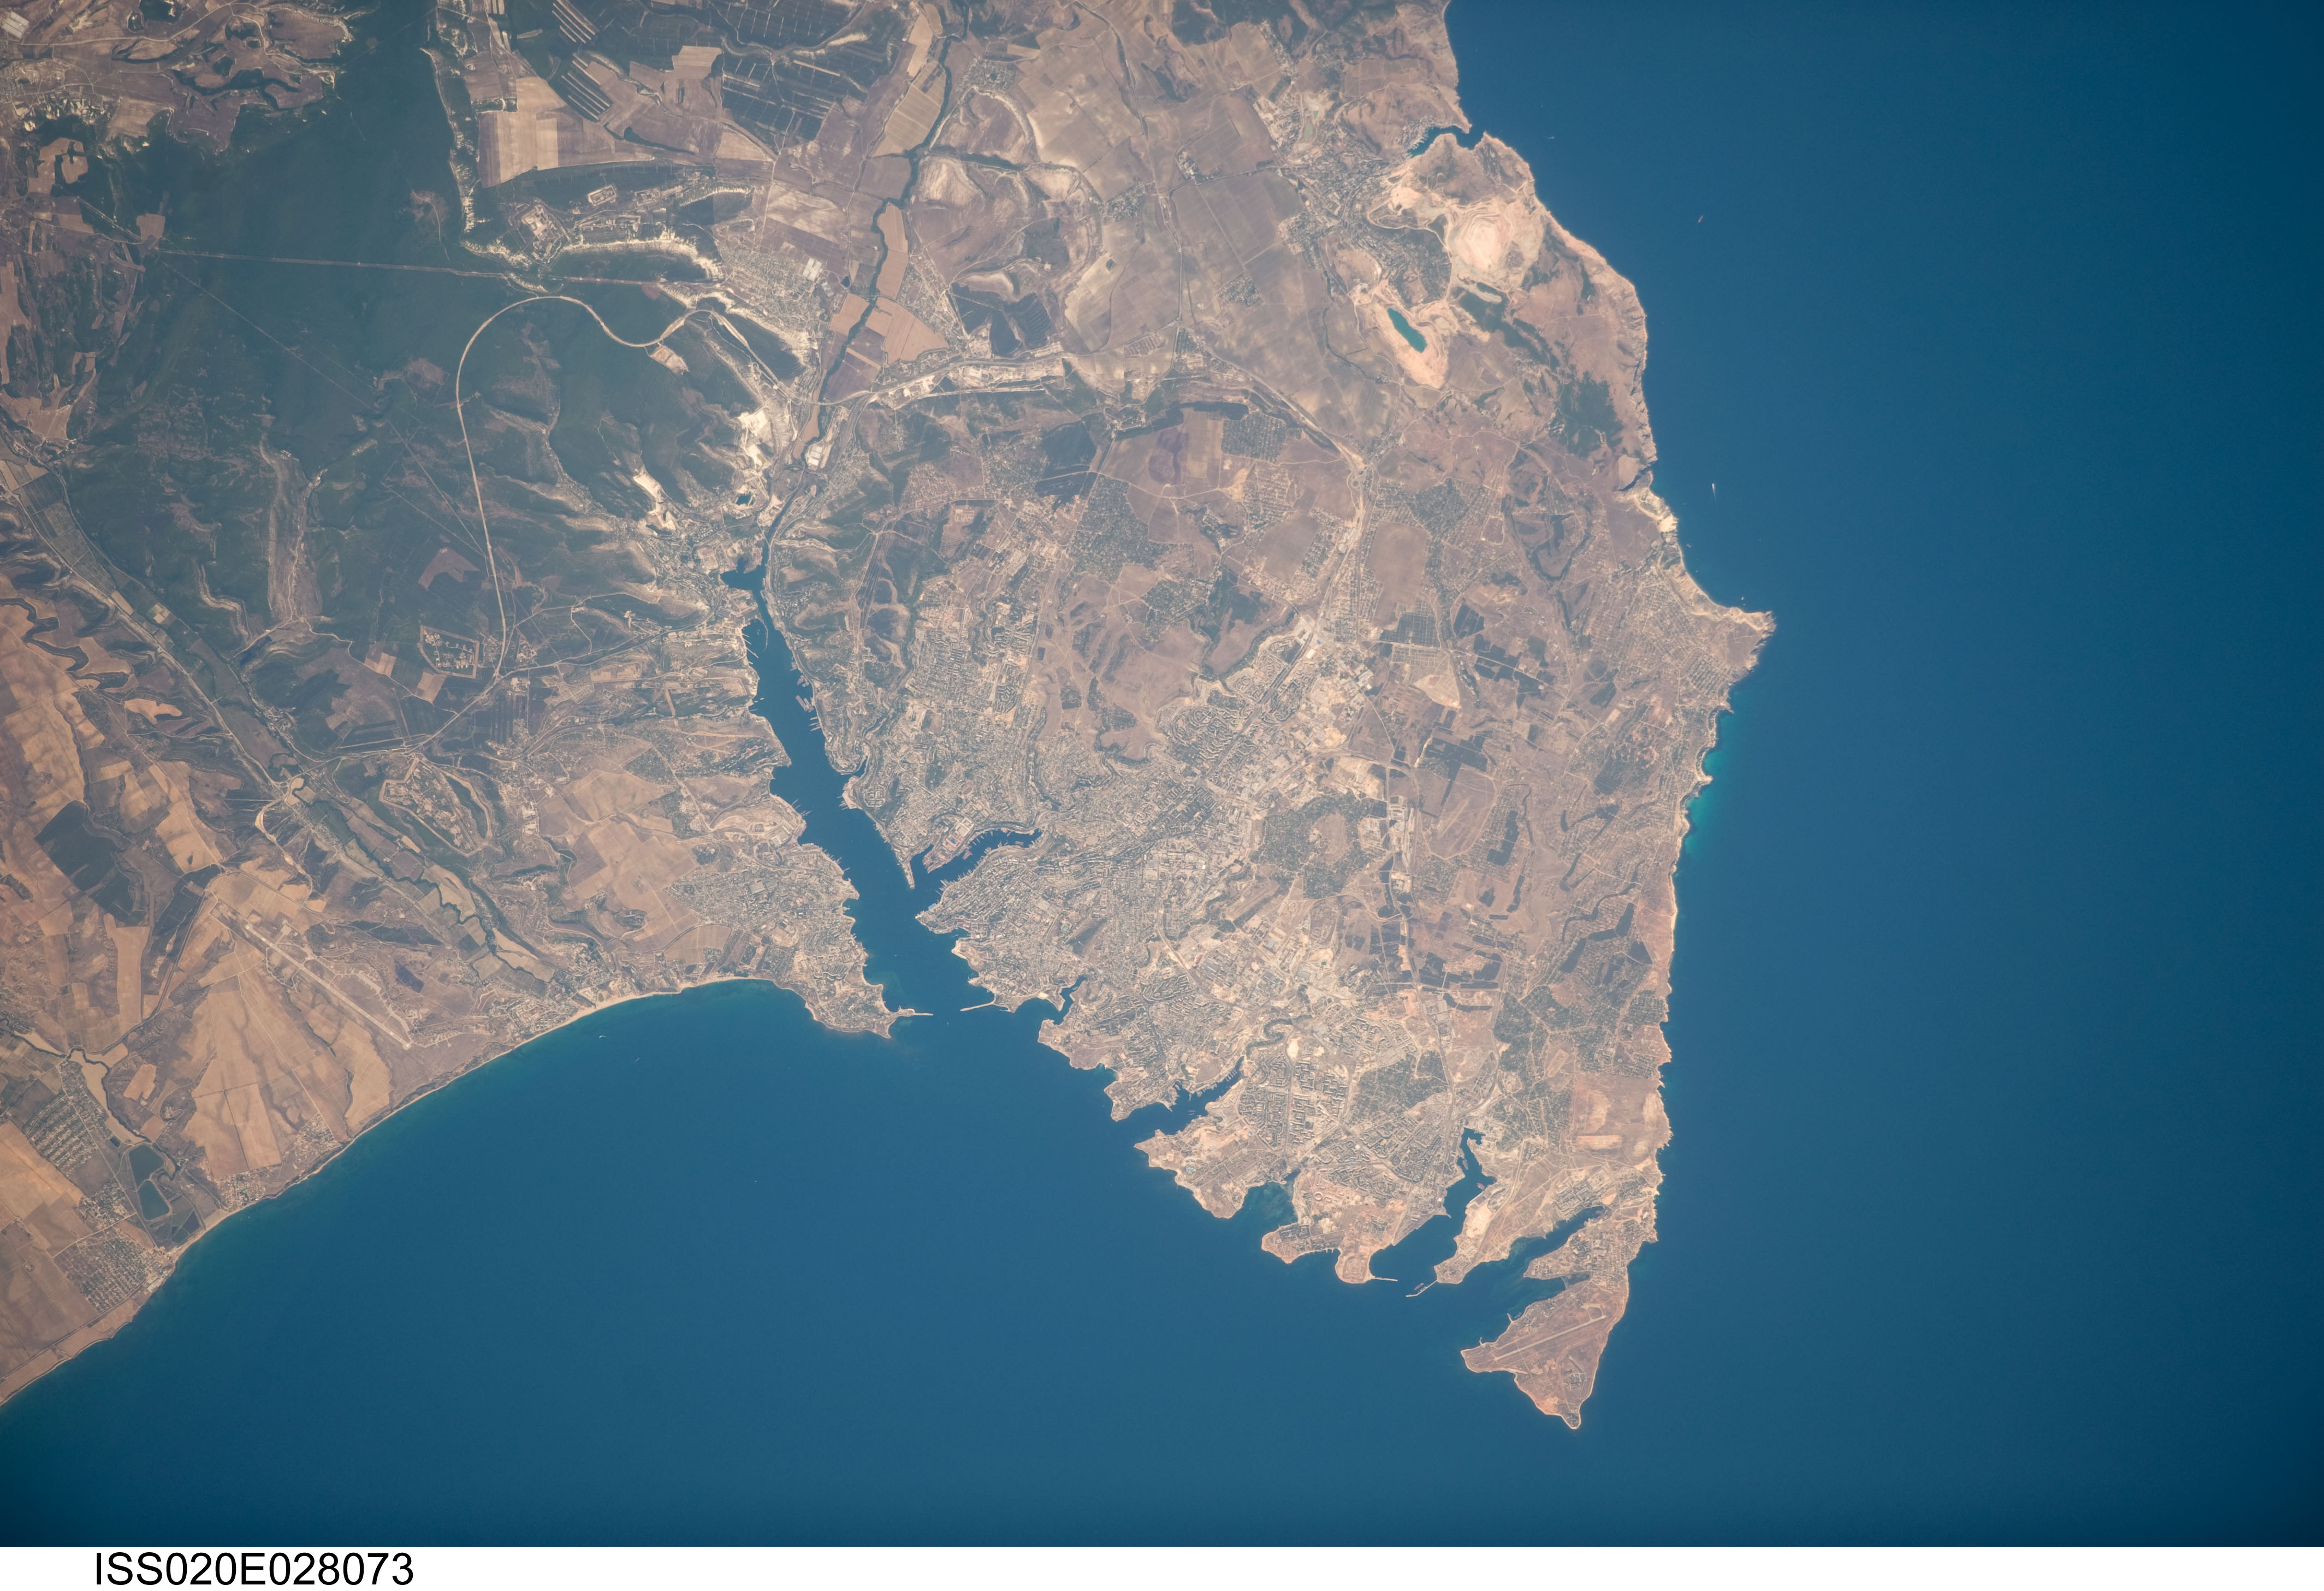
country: UKRAINE
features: SEVASTOPOL, C. KHERSONESSKIY, FOR., AGR., HILLS
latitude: 44.6
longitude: 33.6
